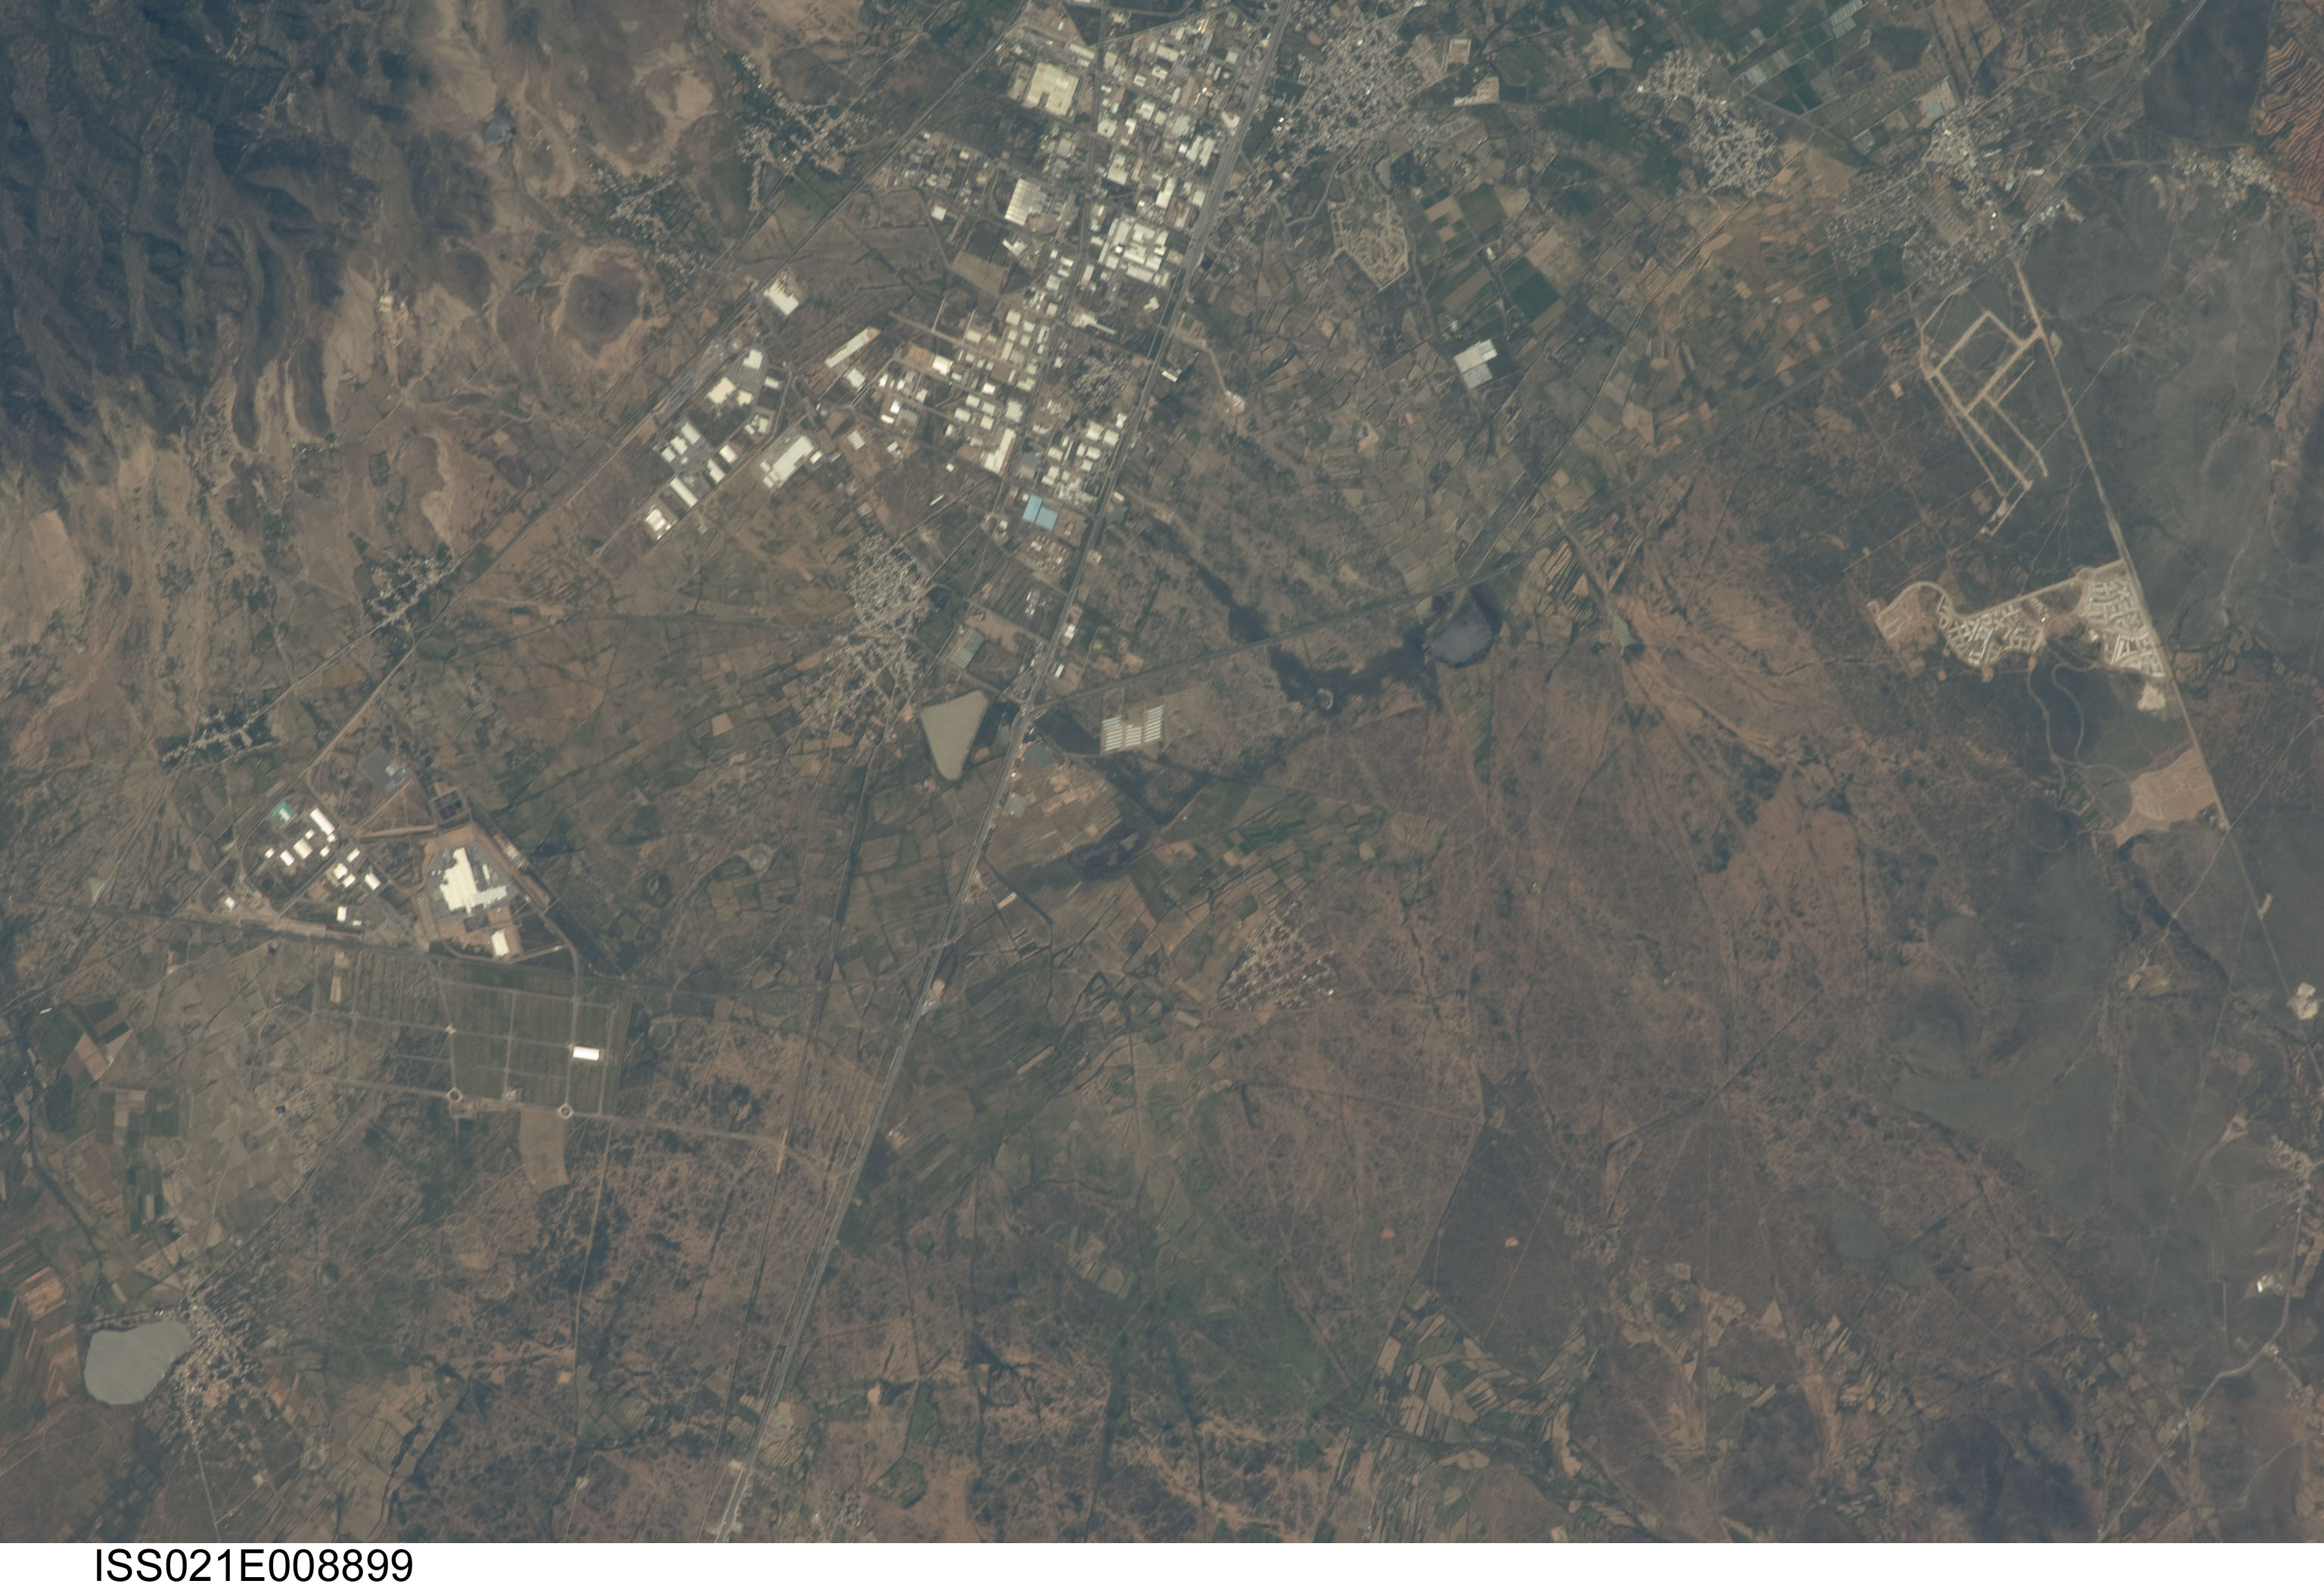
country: MEXICO
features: LA PILA,SAN LUIS POTOSI
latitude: 22.0
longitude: -100.8
